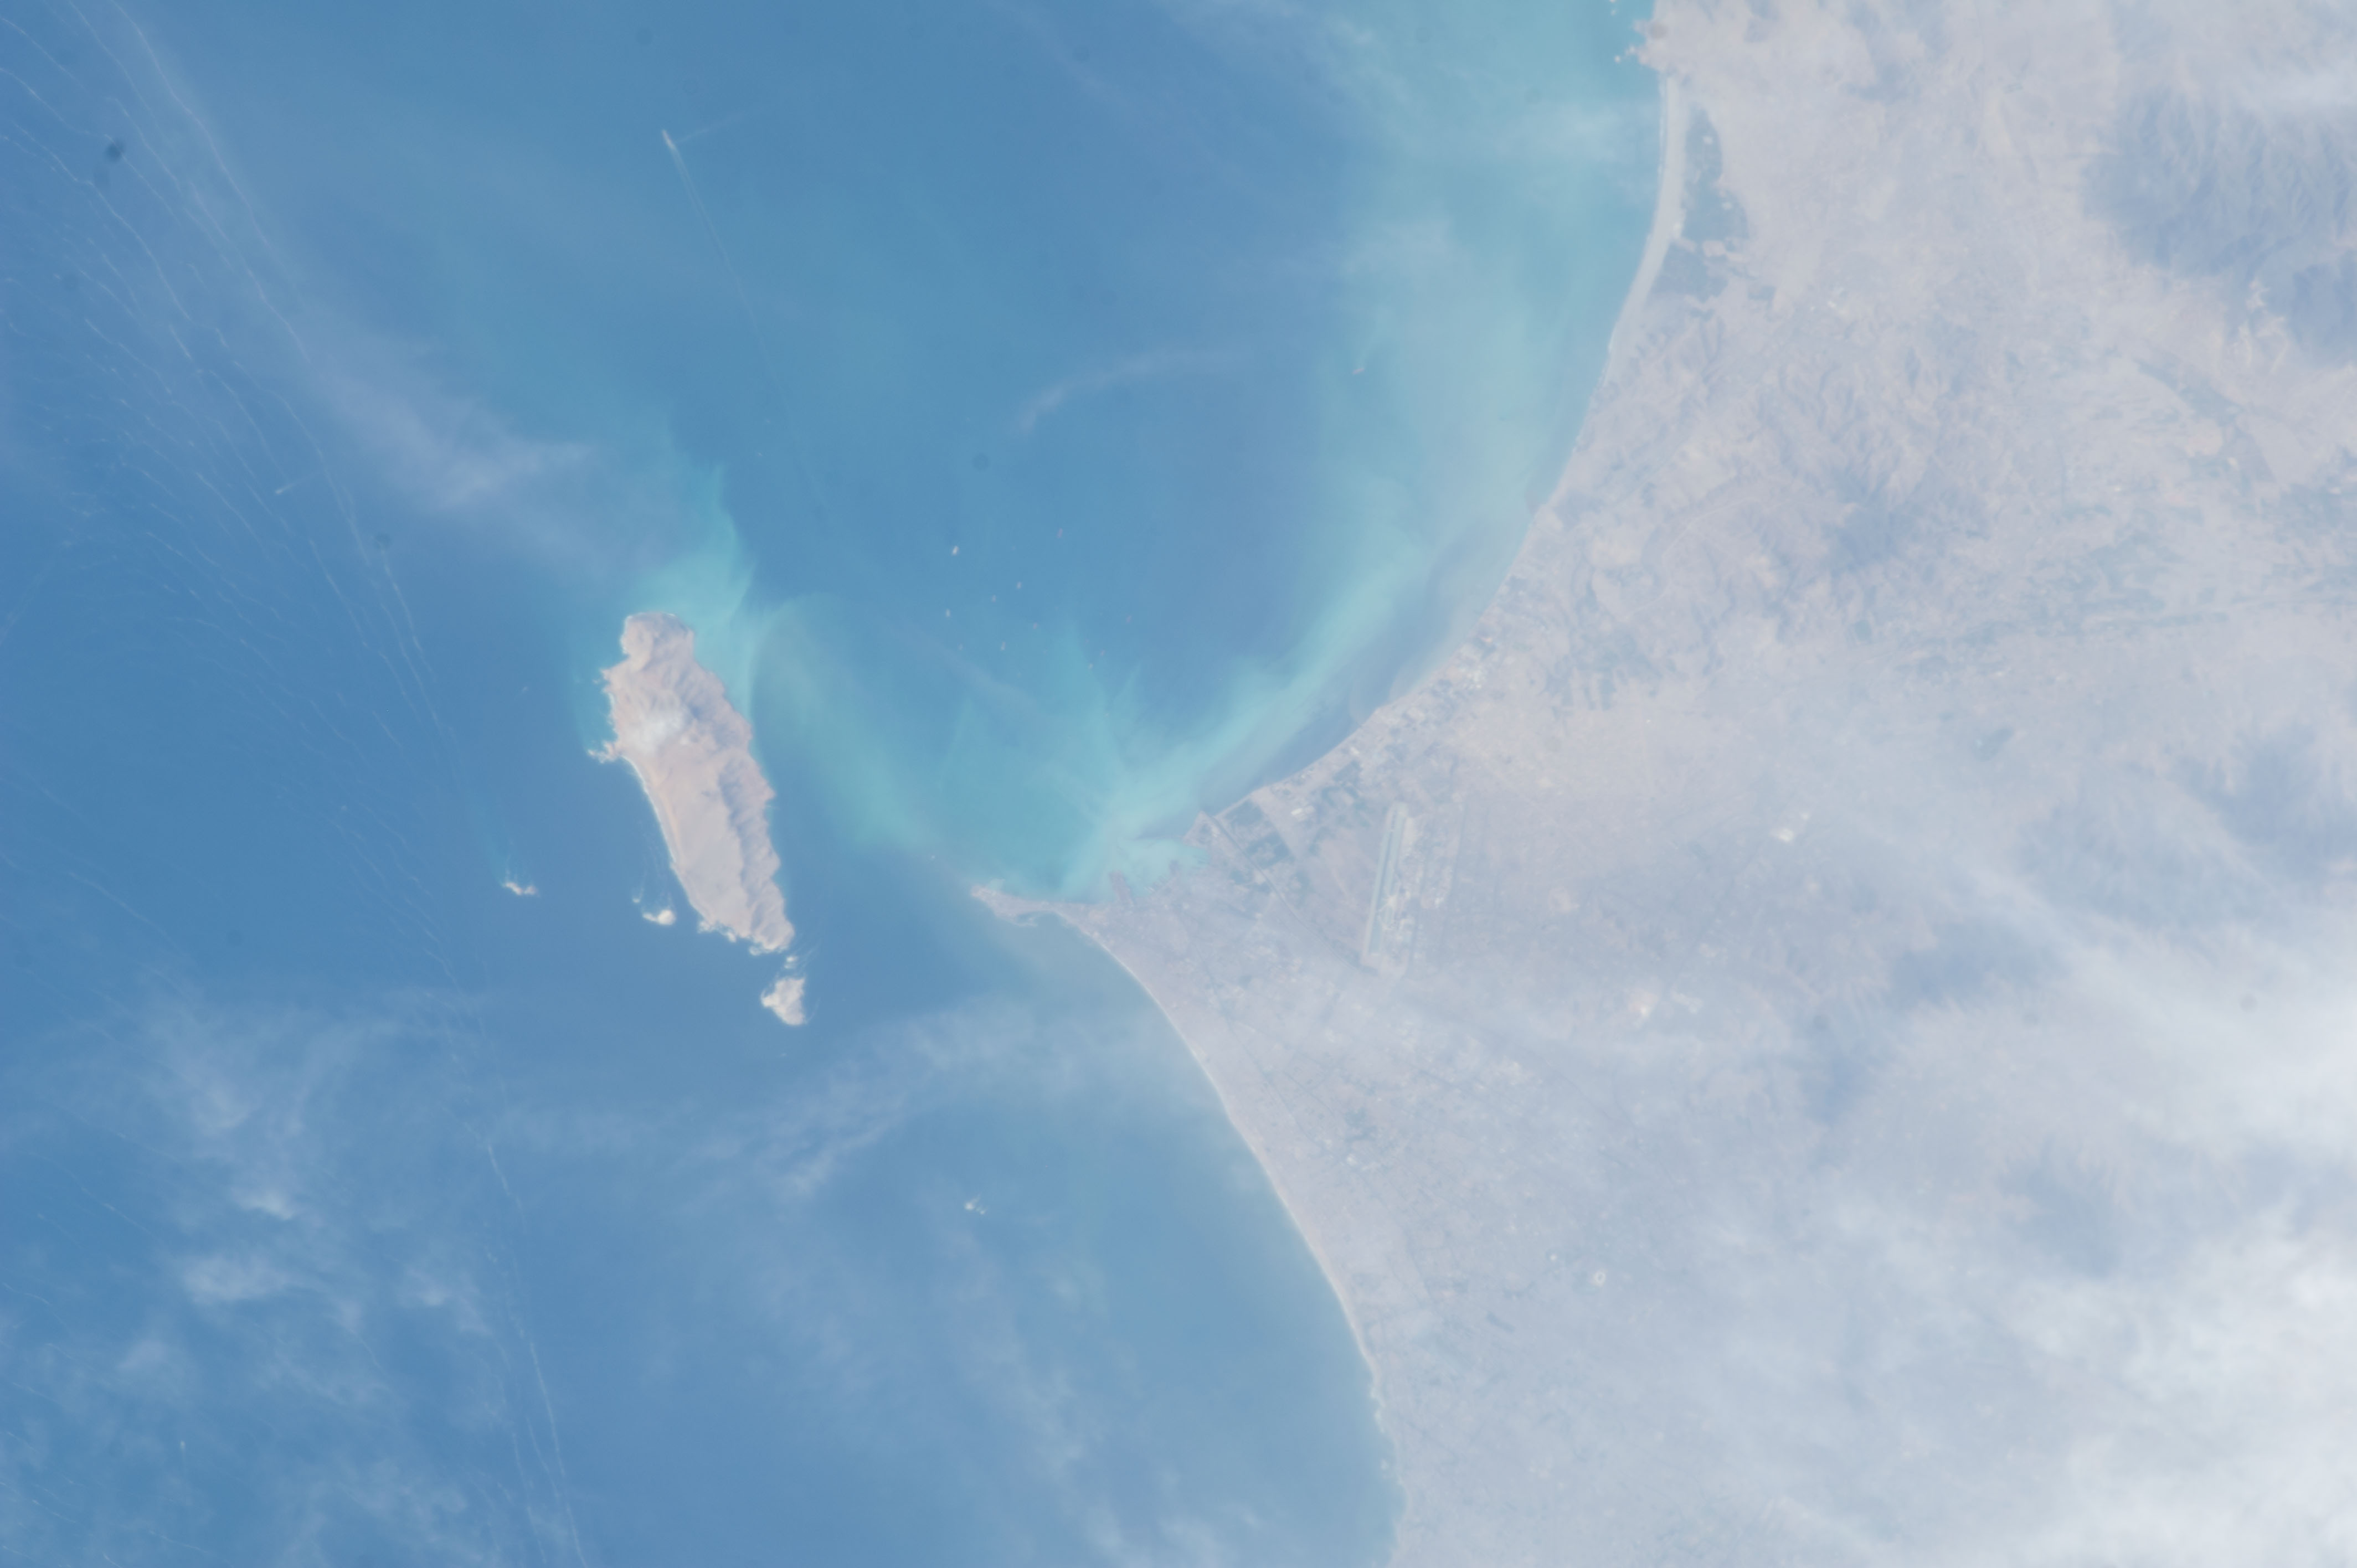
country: PERU
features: SAN LORENZO I., CALLAO, LIMA, AIRPORT, BAY OF CALLAO
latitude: -12.0
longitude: -77.1
